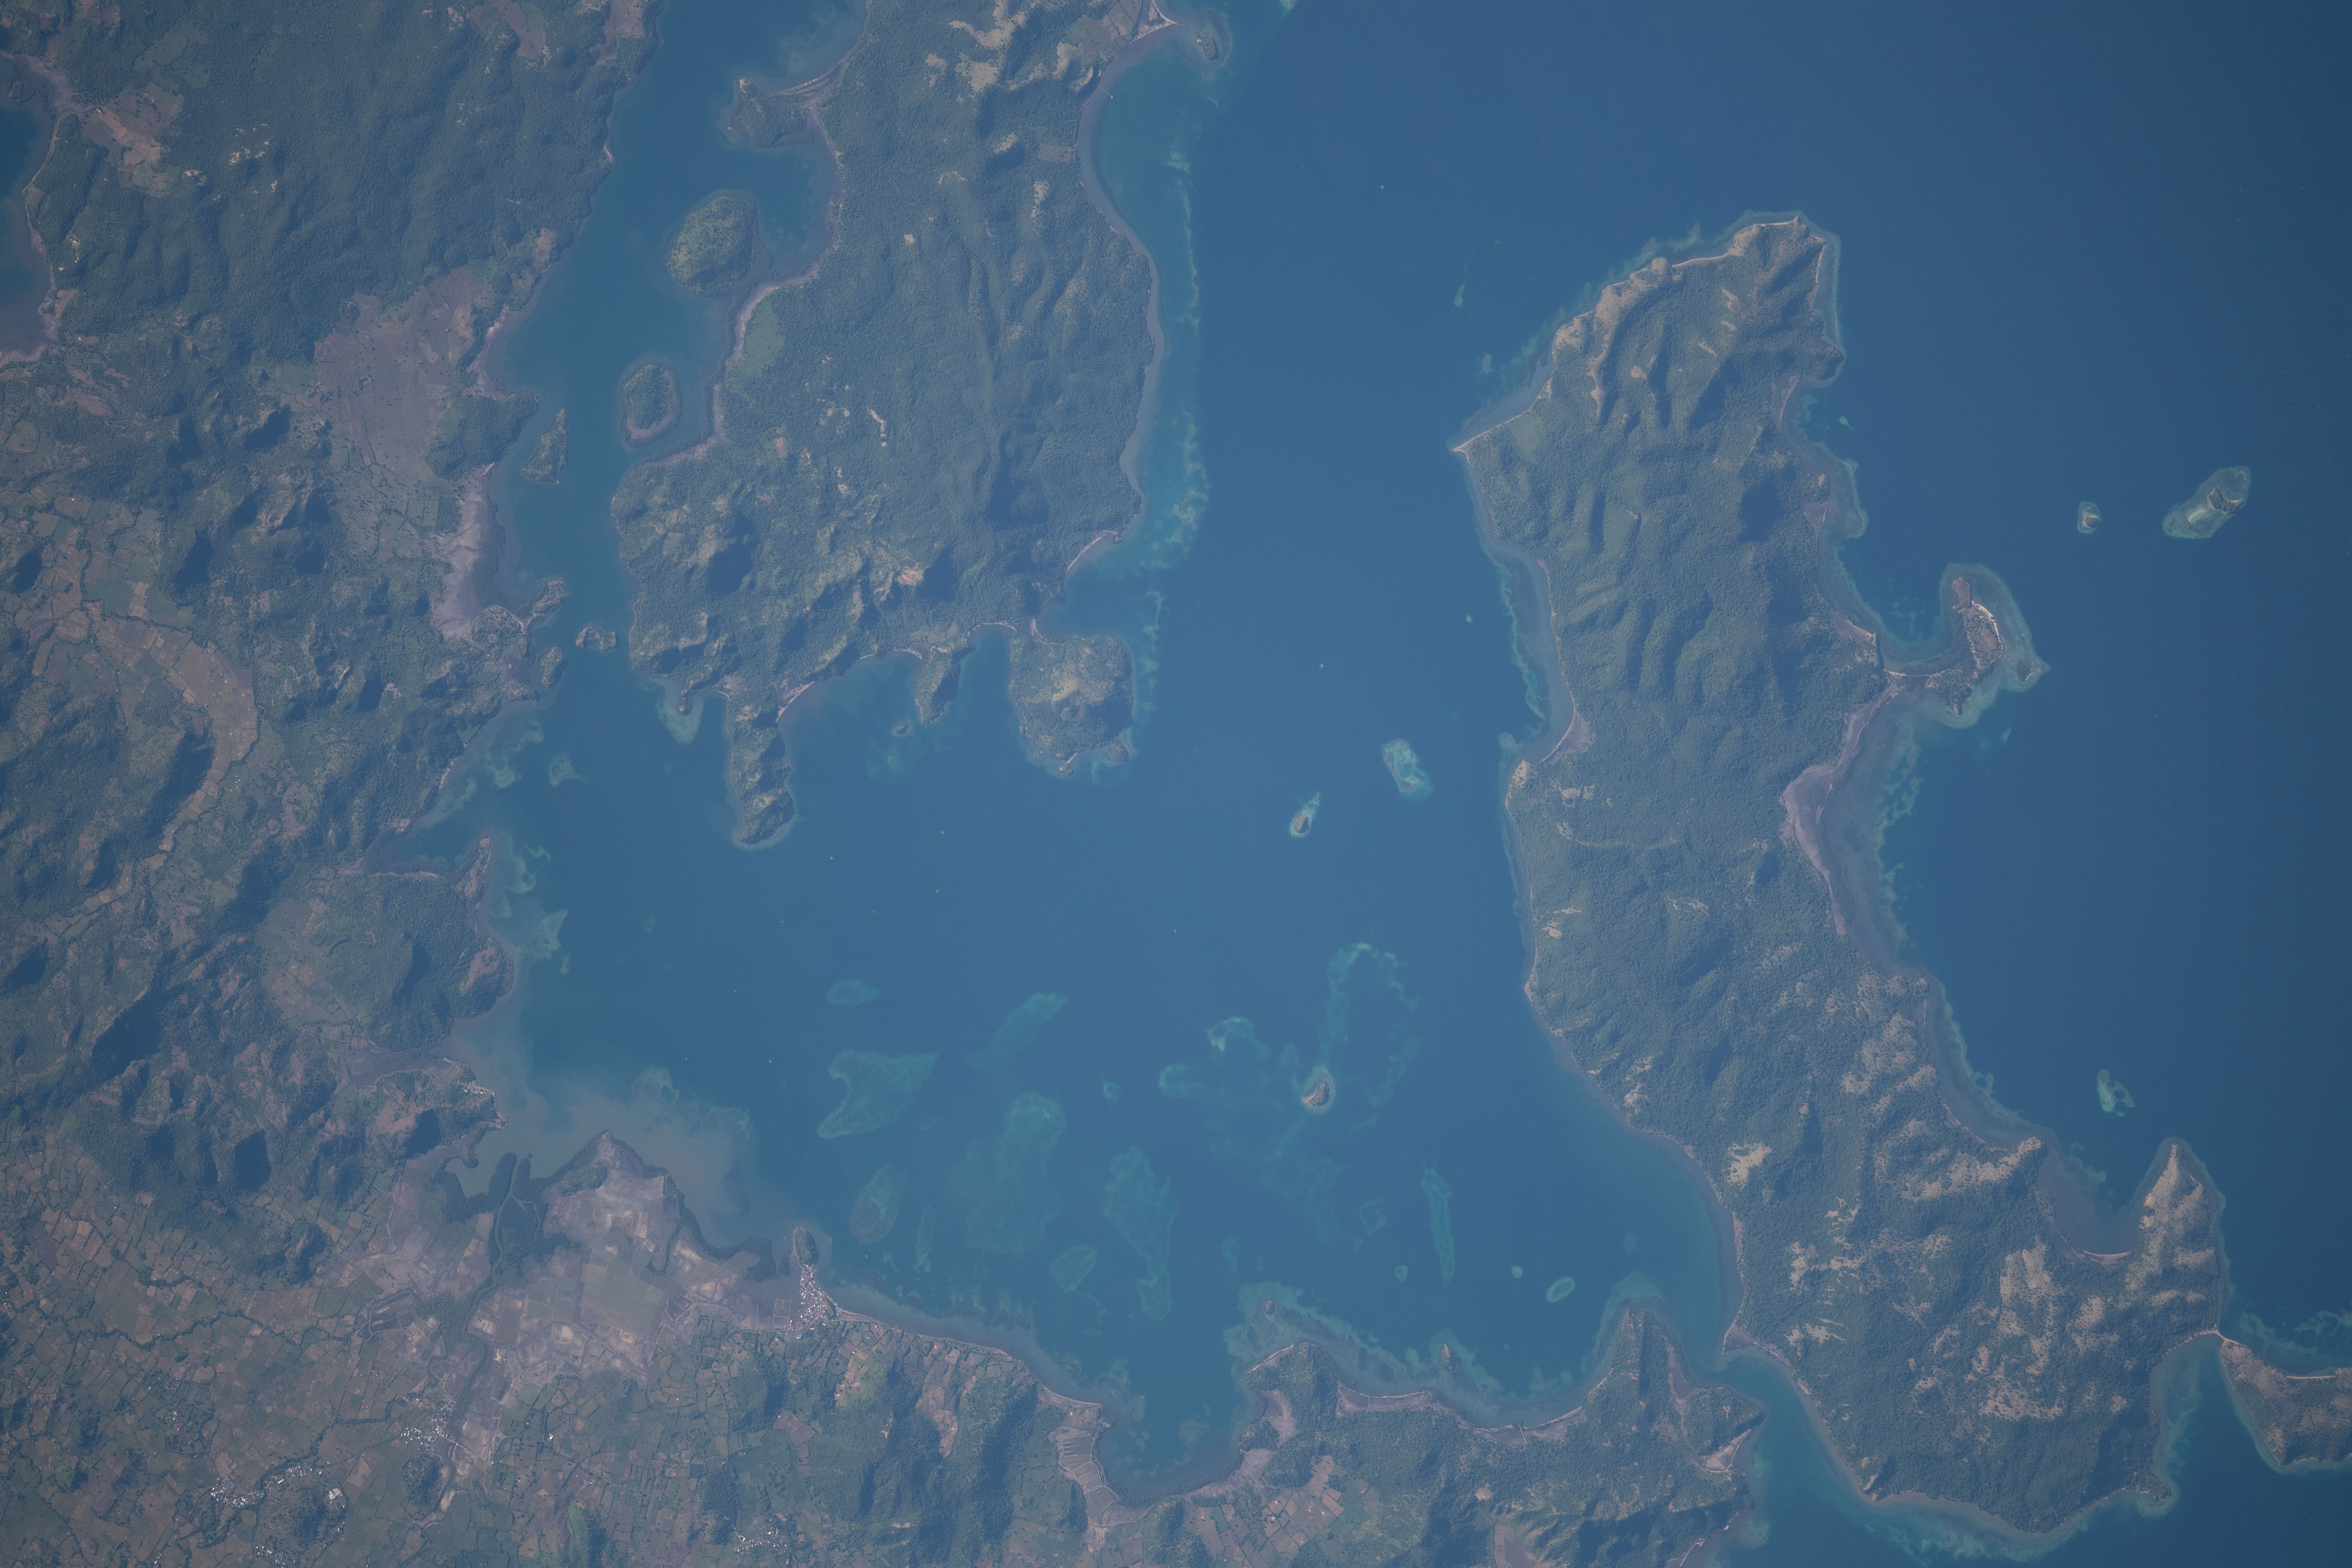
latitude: -8.5
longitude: 117.7
